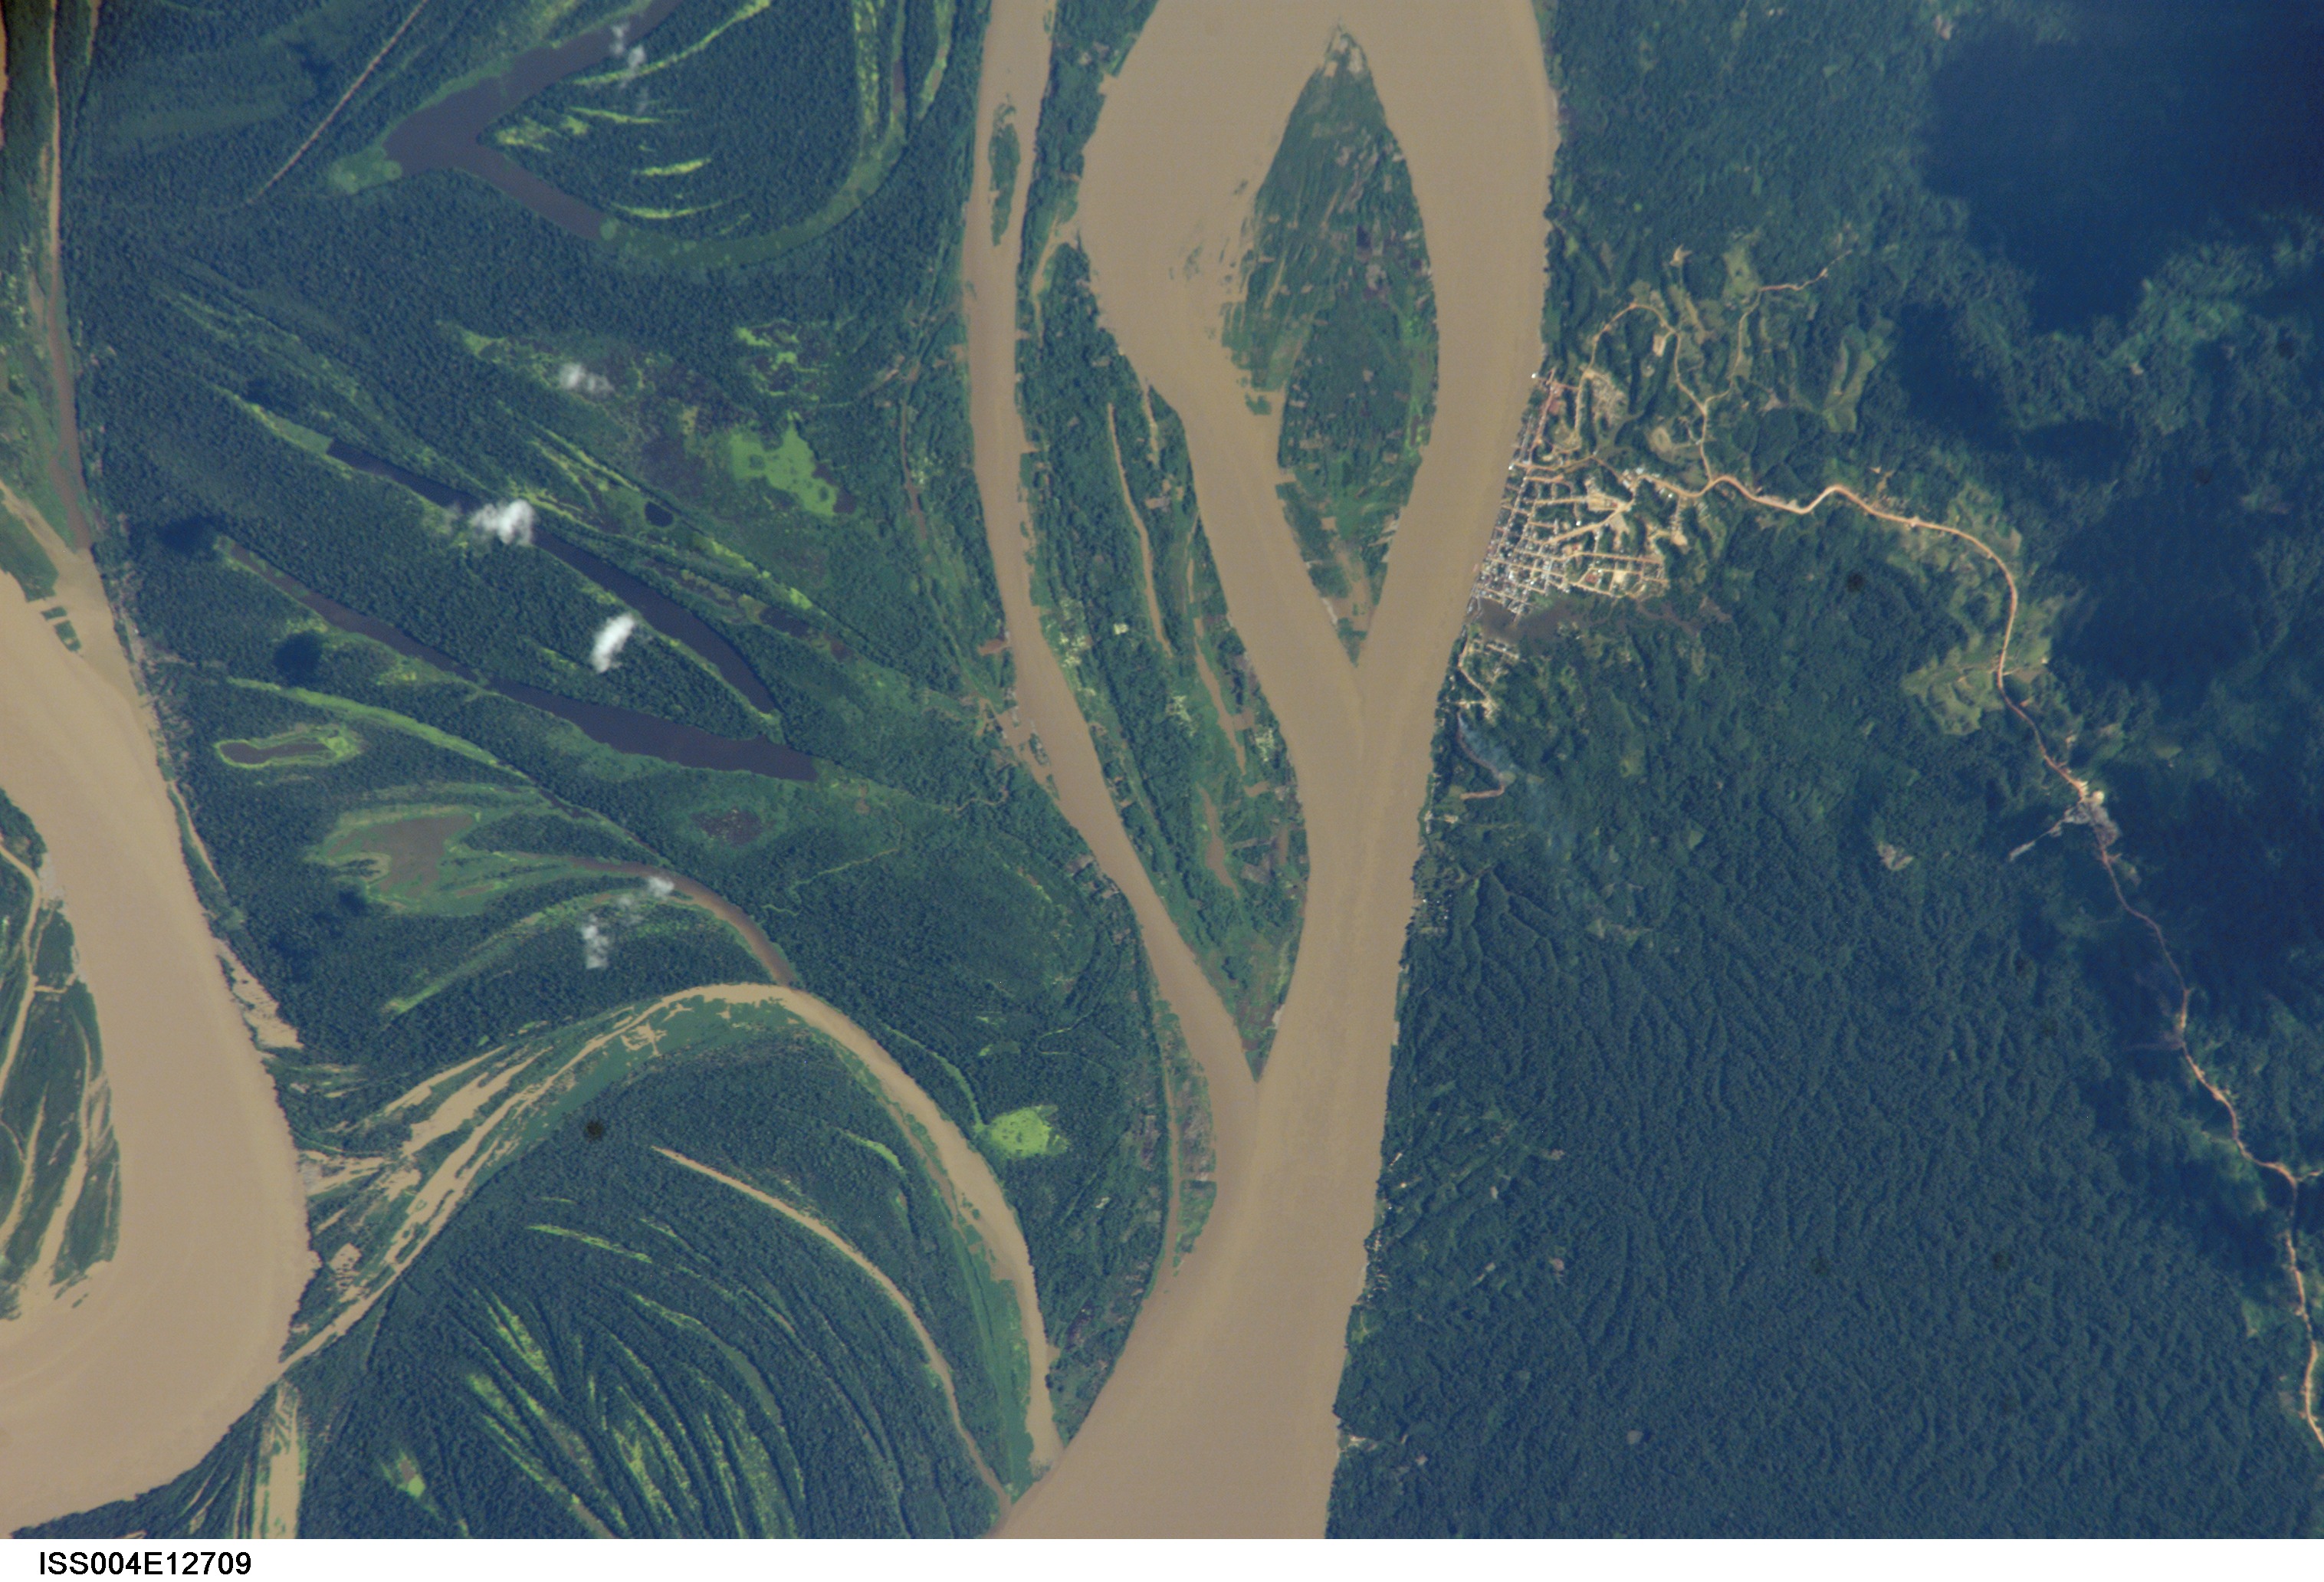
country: PERU
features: RIO MARANON, ISLAND
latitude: -0.5
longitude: -75.5
